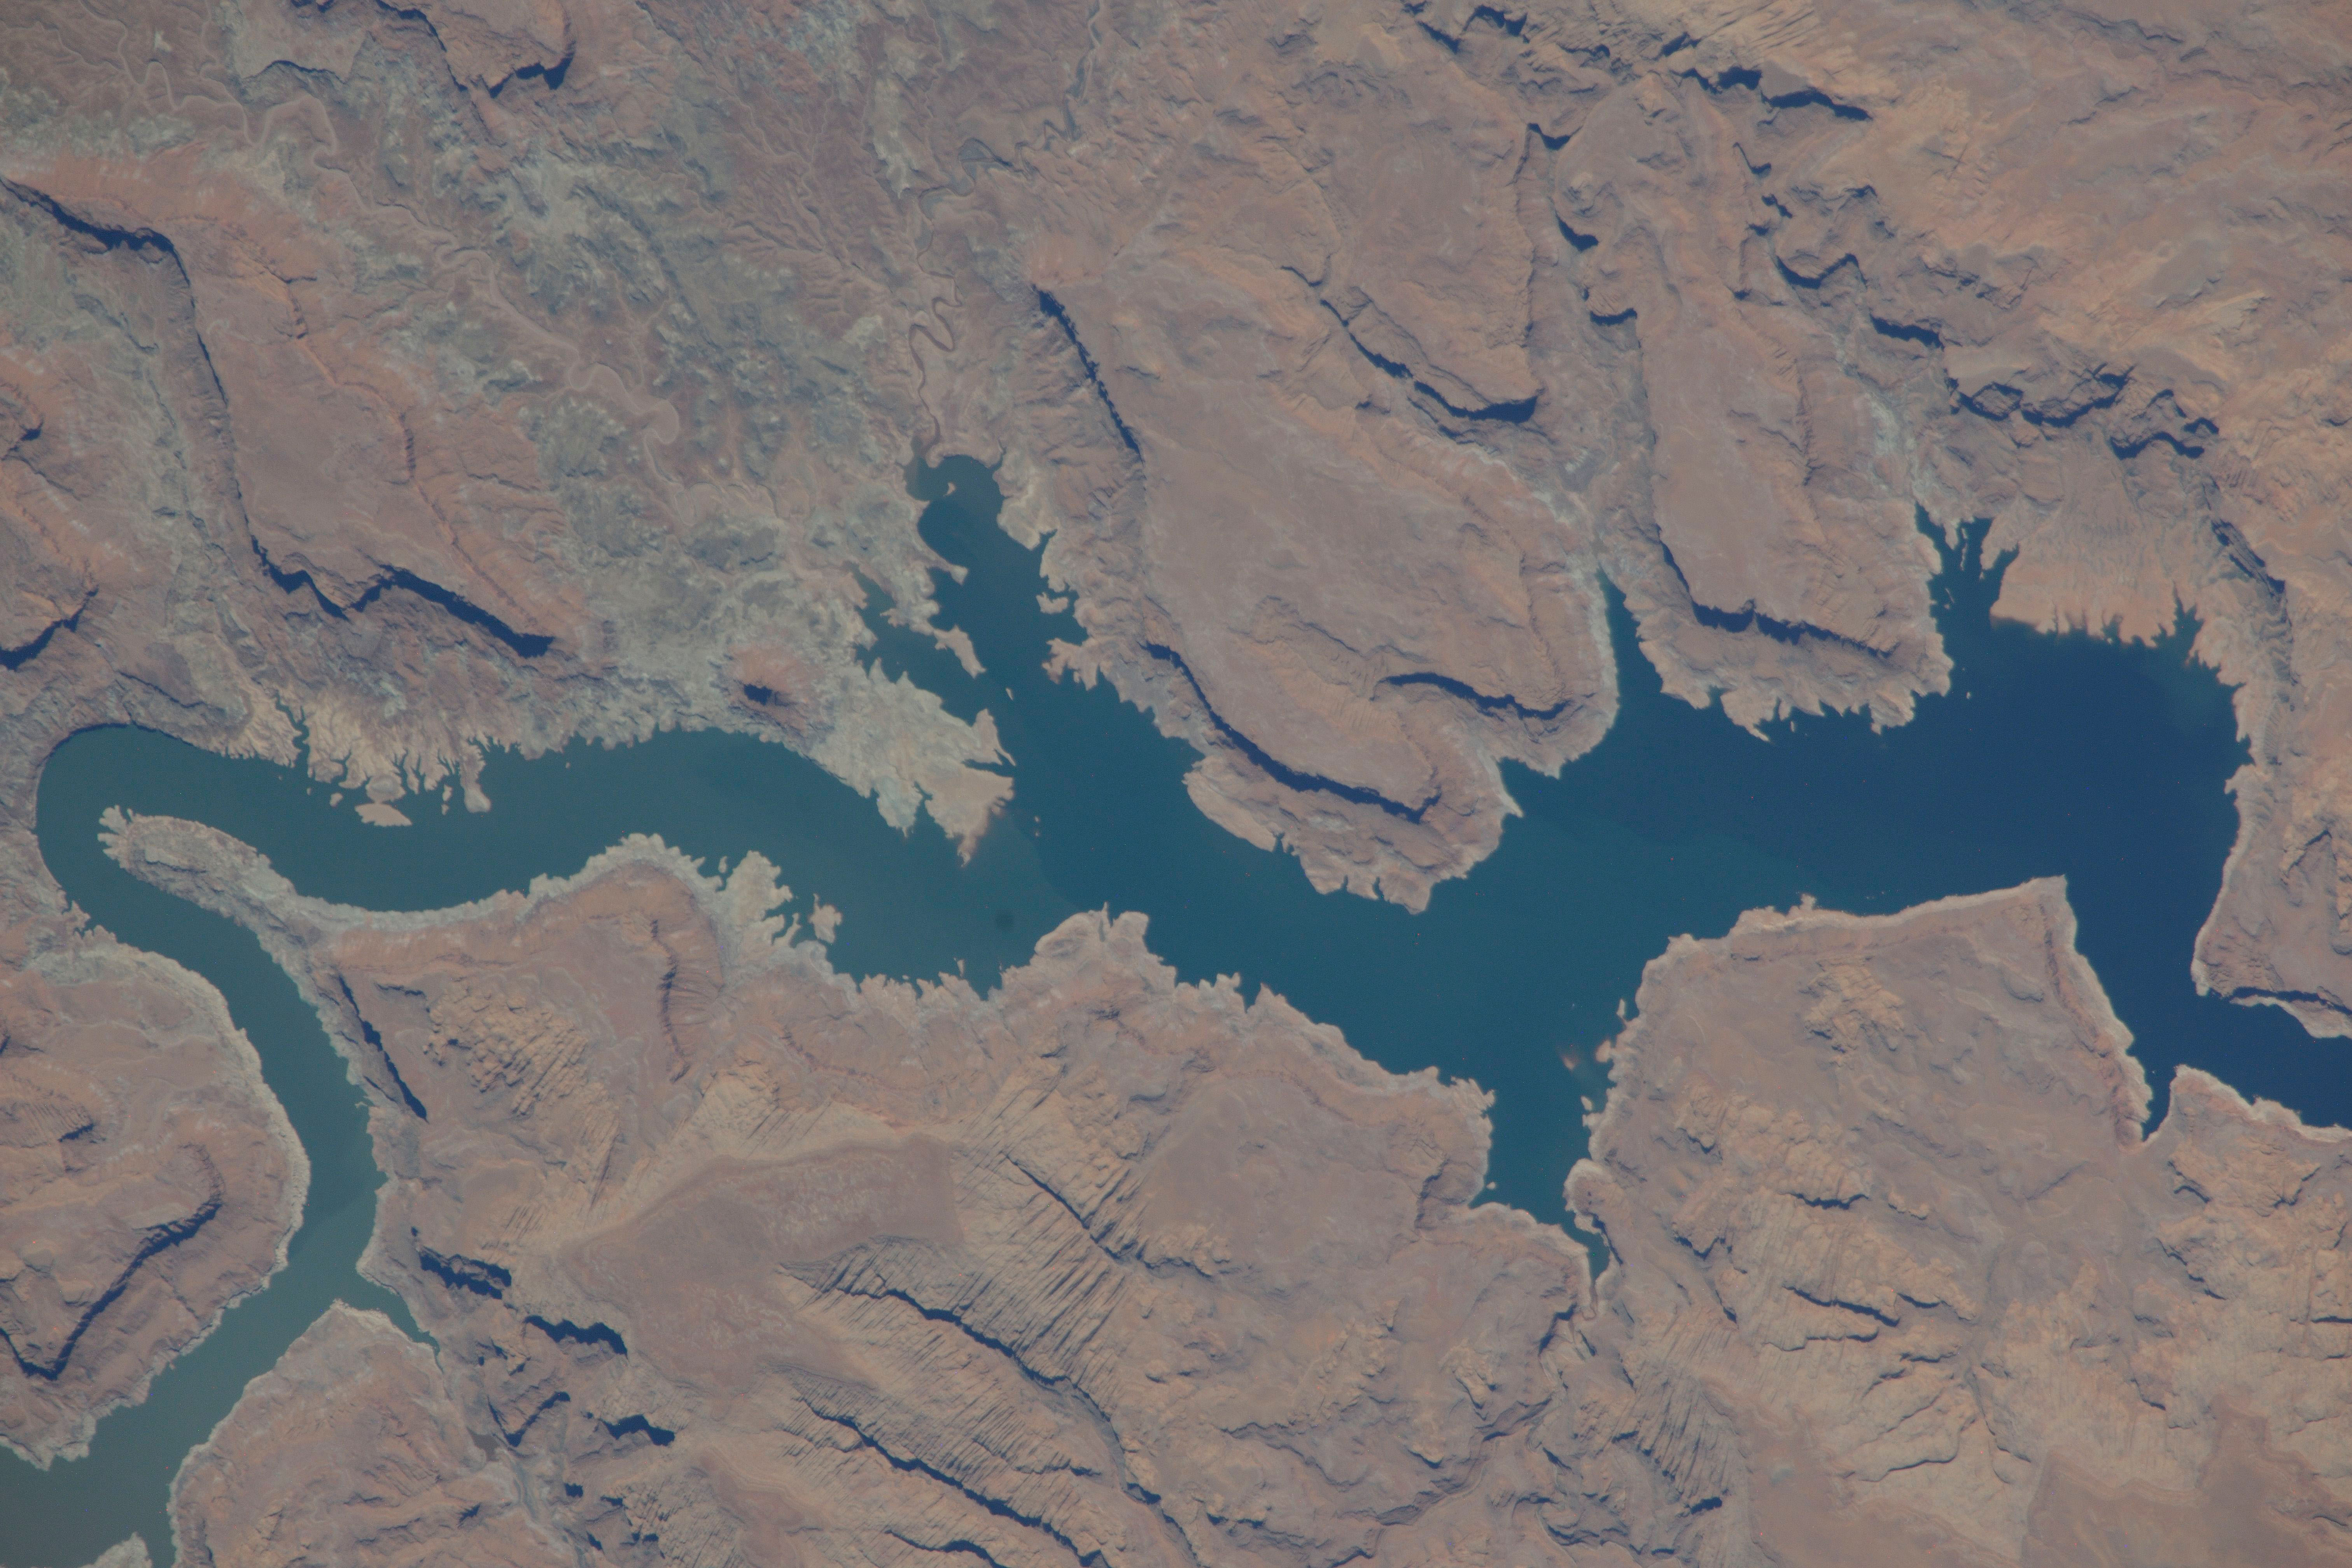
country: USA-UTAH
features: DRY LAND, RIVER, GLEN CANYON NATIONAL RECREATION AREA, LAKE POWELL
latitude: 37.7
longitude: -110.5
